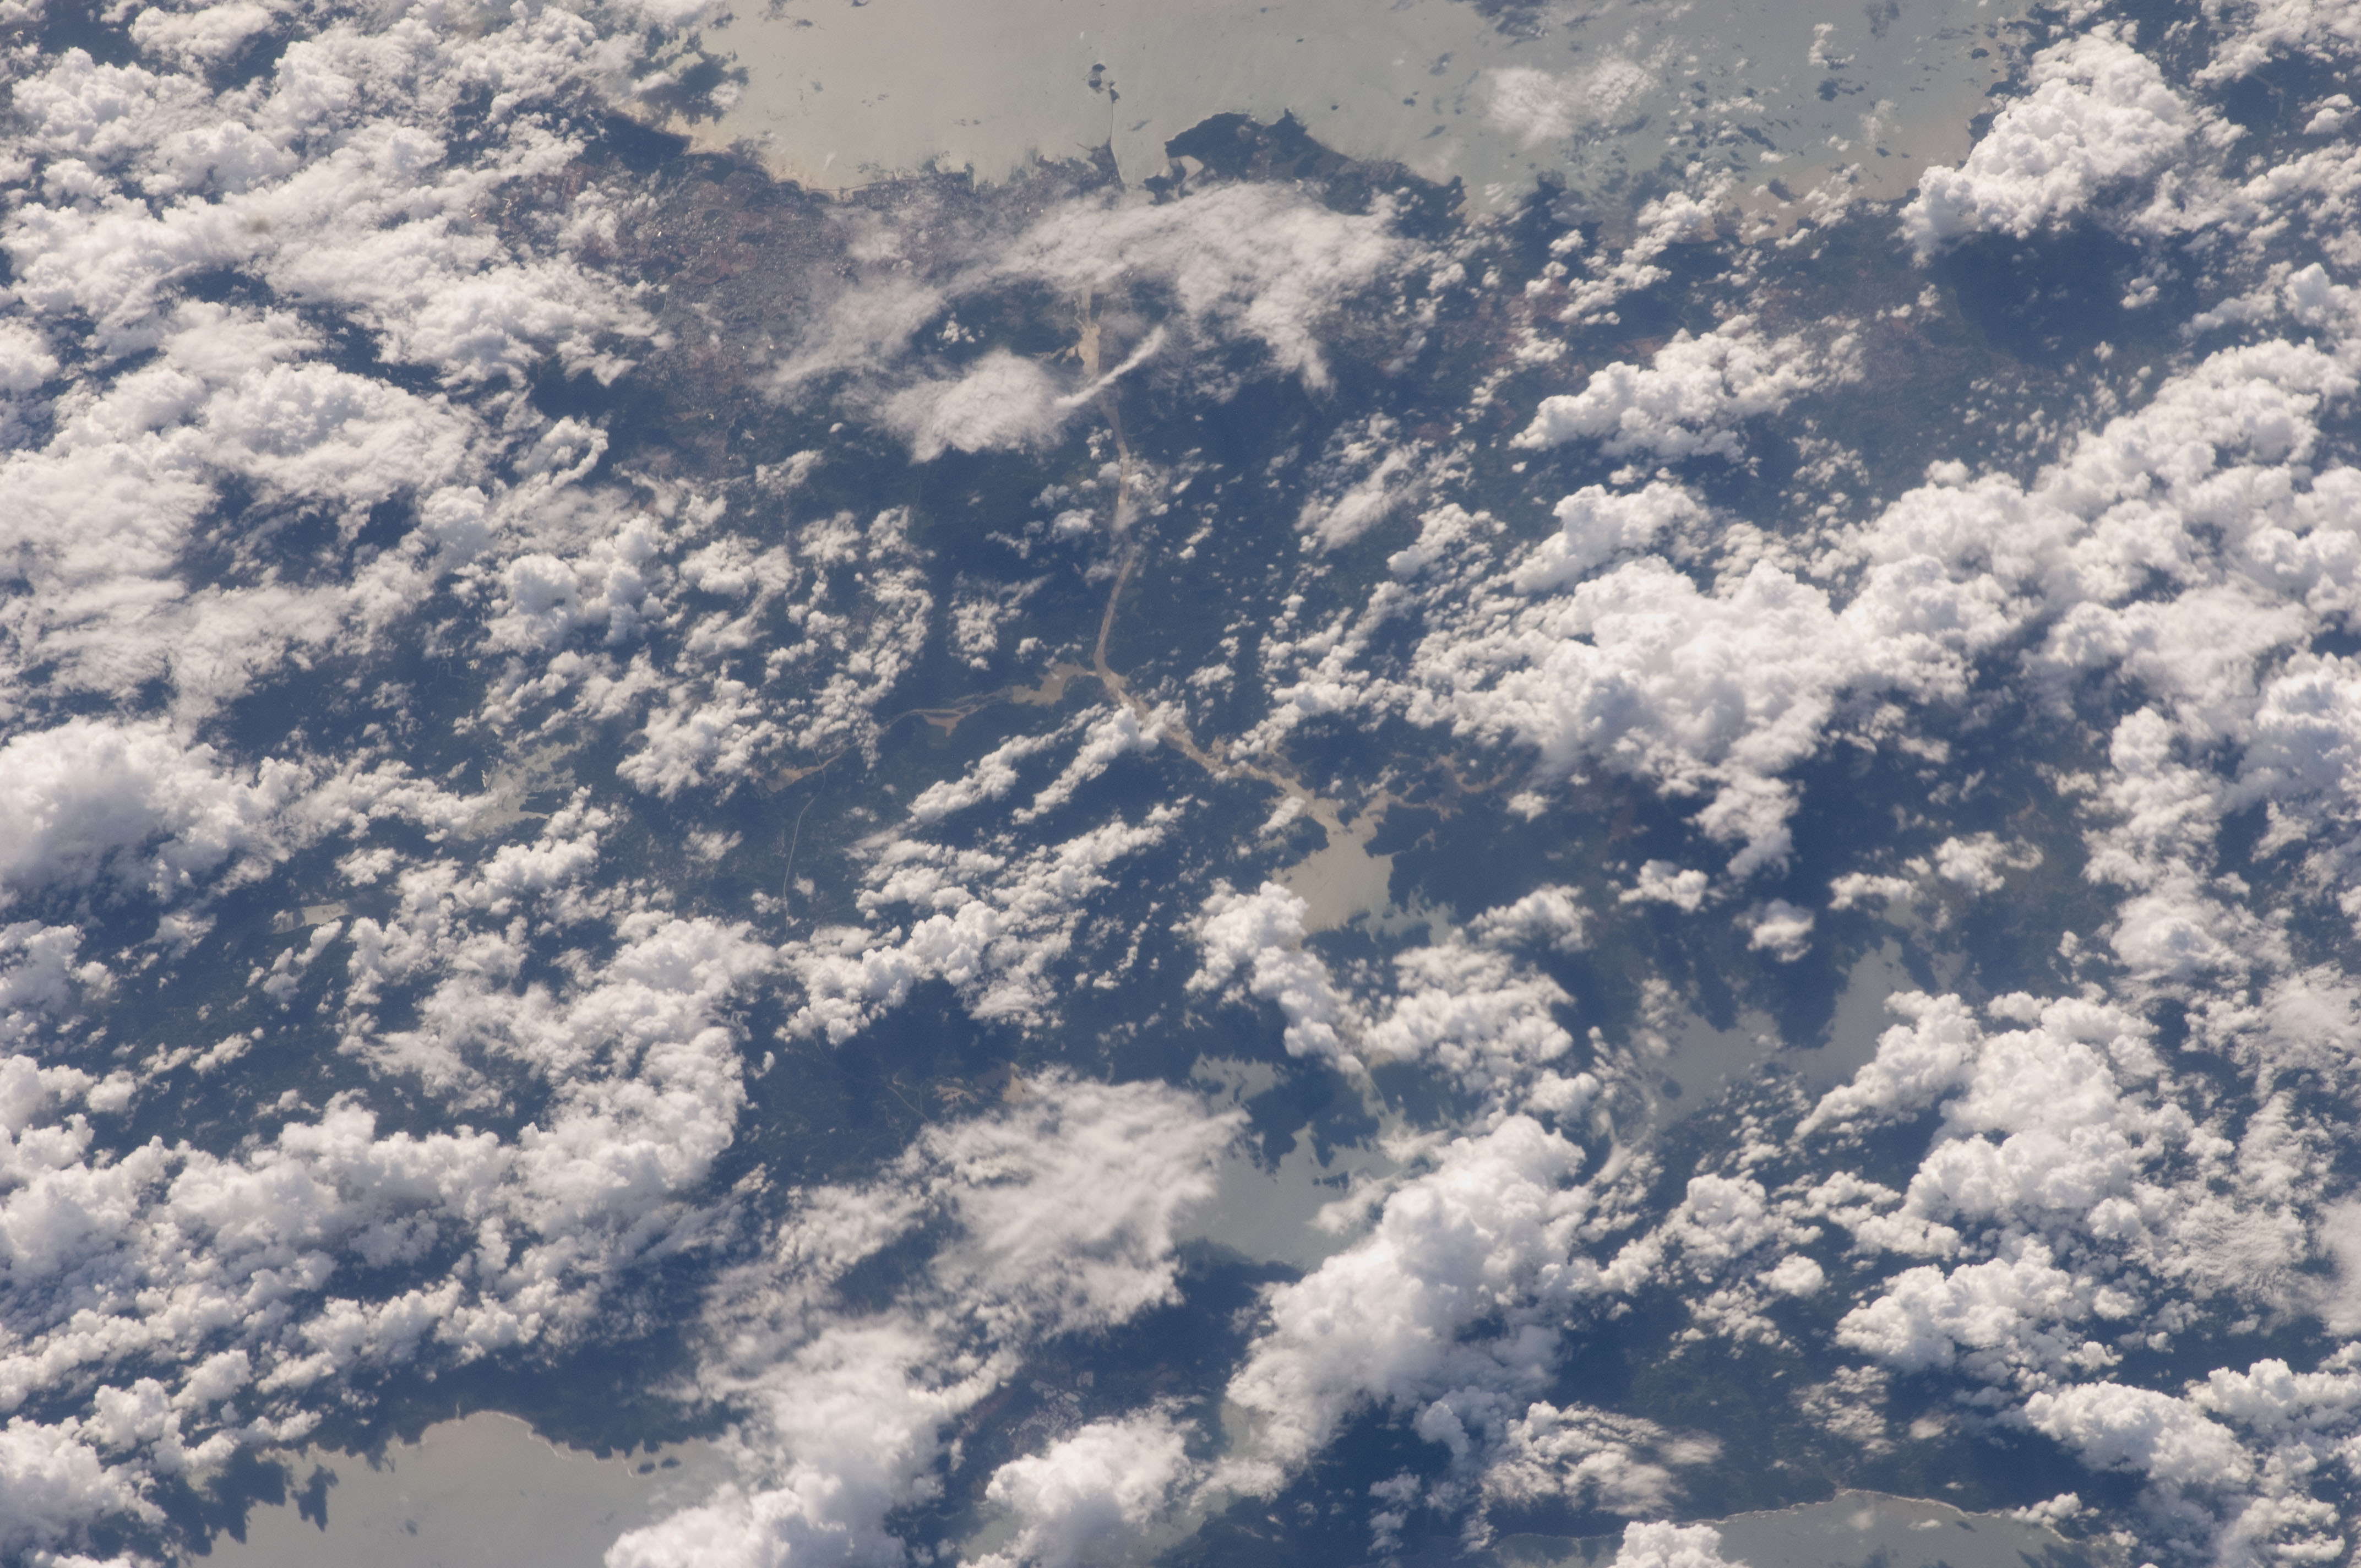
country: PANAMA
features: CARIBBEAN S., GATUN LAKE, ALAJUELA LAKE, PANAMA CITY, GLINT, PANAMA CANAL
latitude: 9.1
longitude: -79.8
